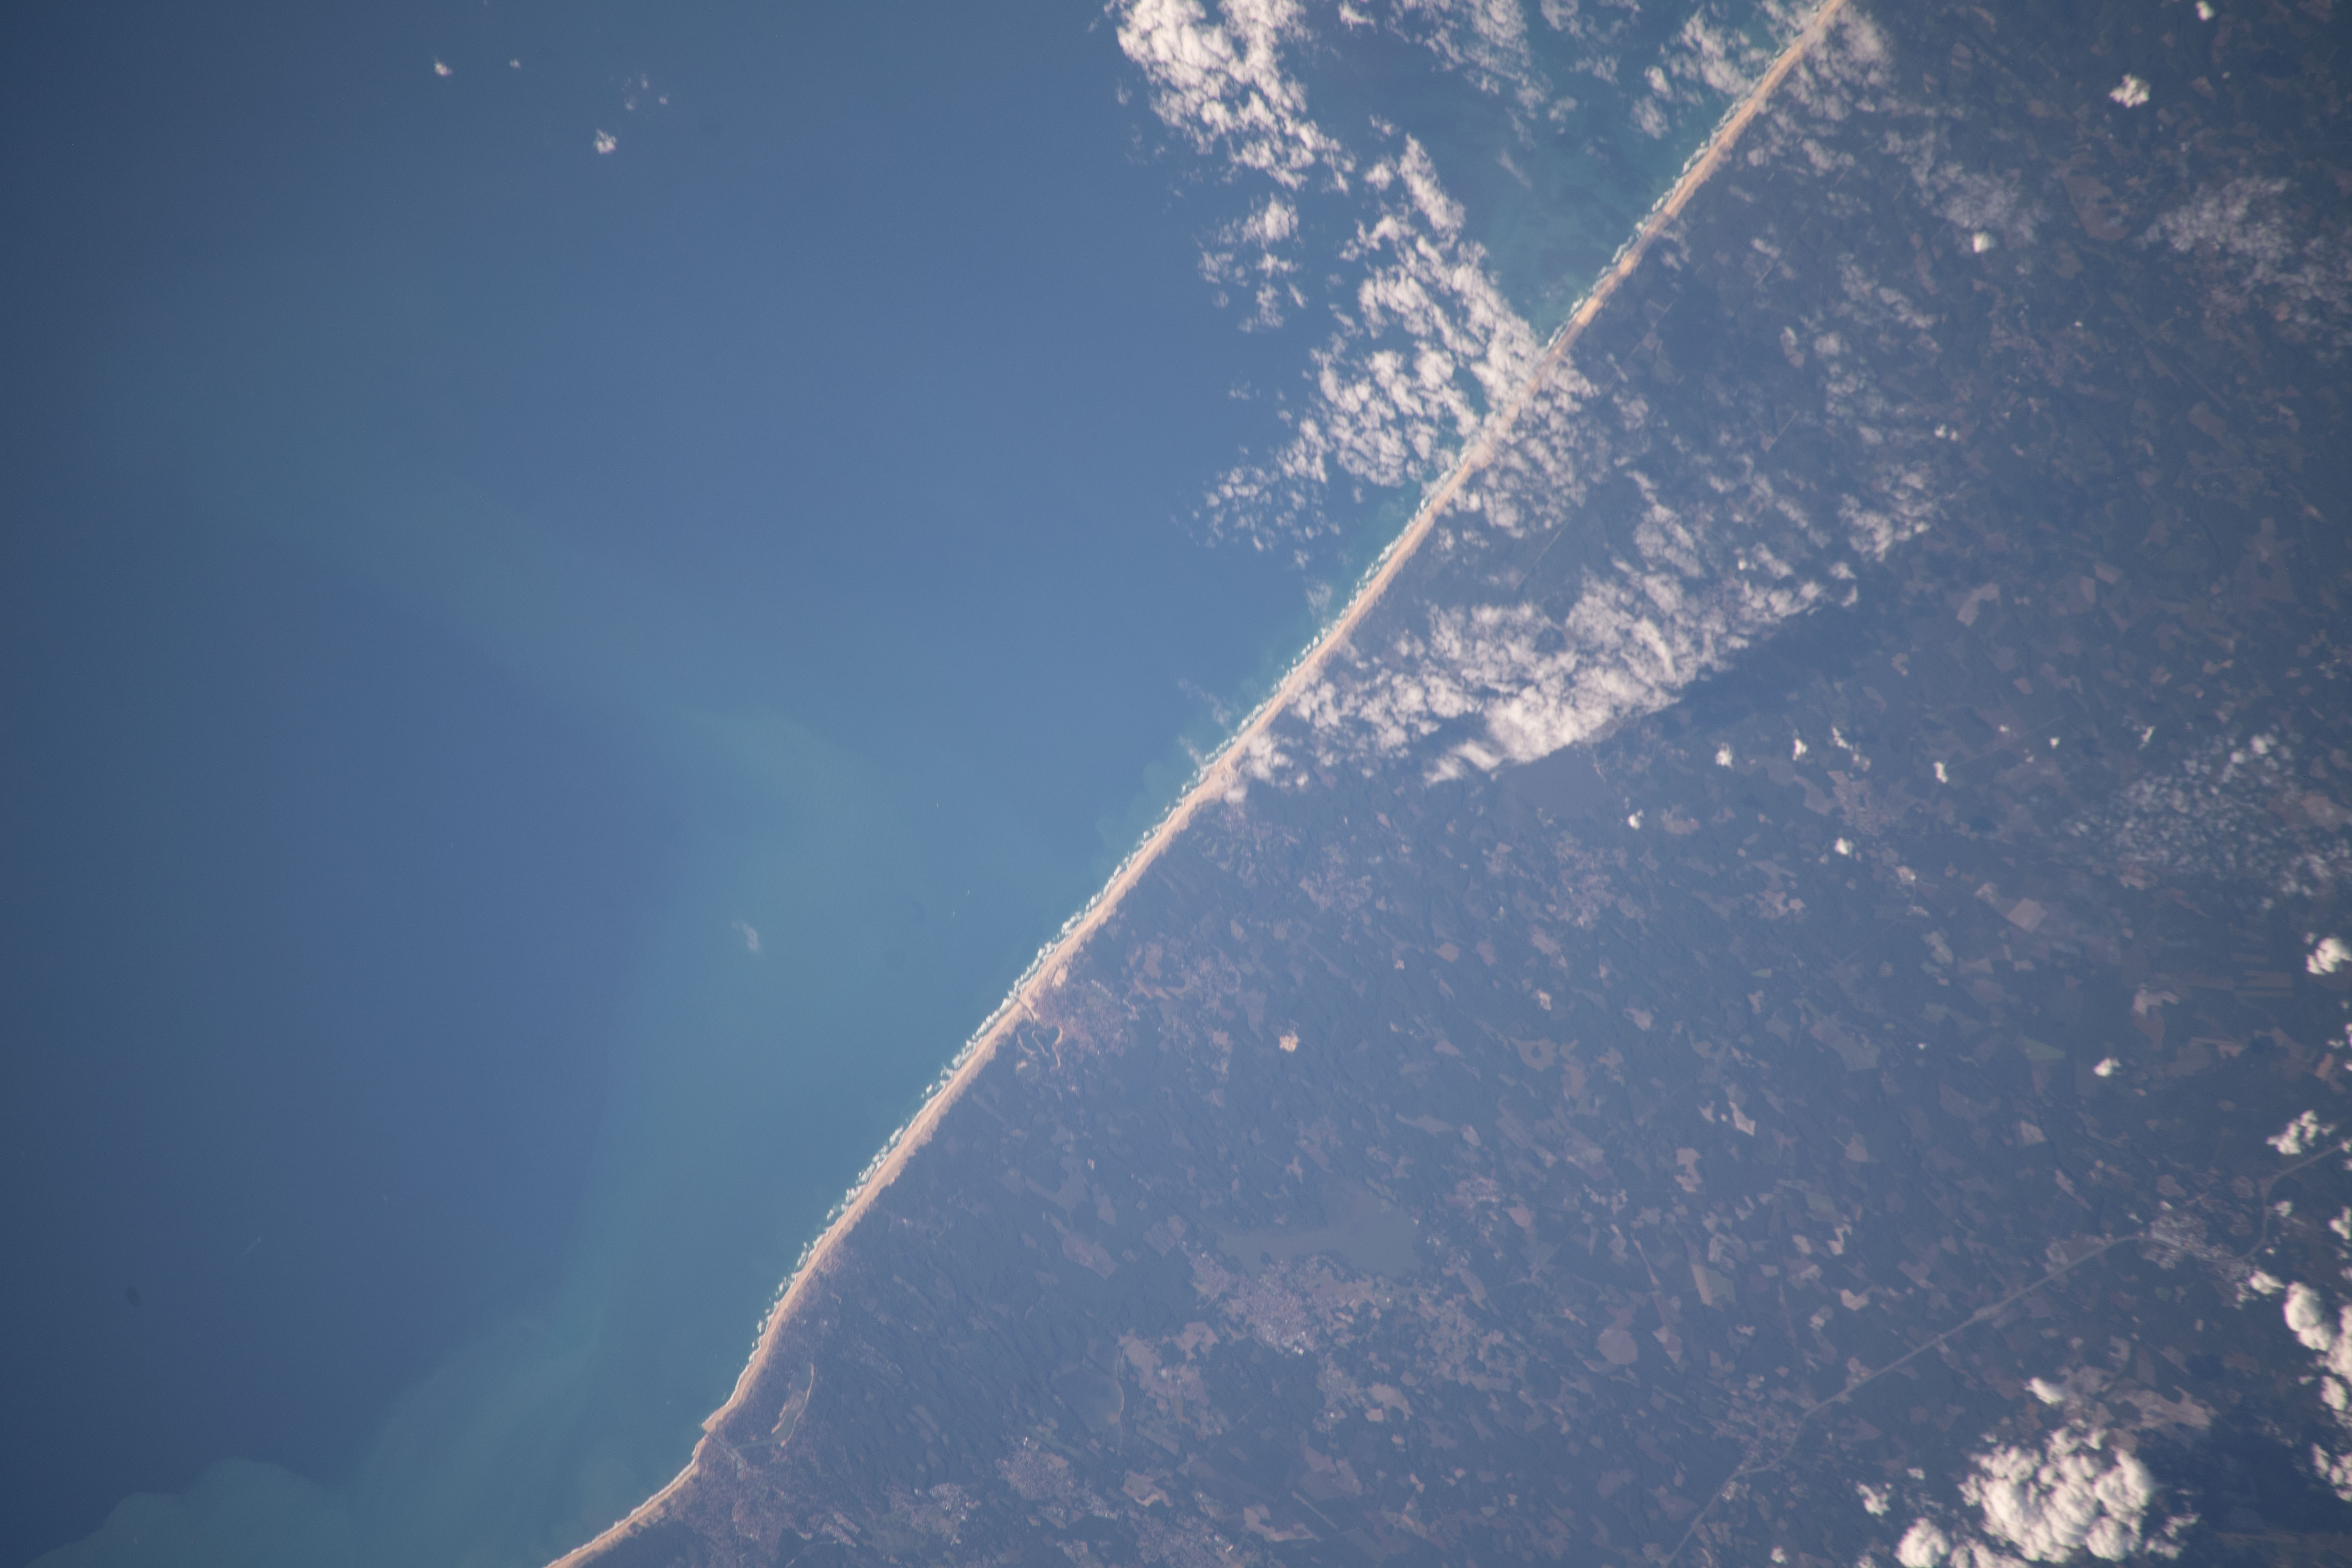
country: FRANCE
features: MESSANGES, MOLIETS-ES-MAA
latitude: 43.9
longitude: -1.4
